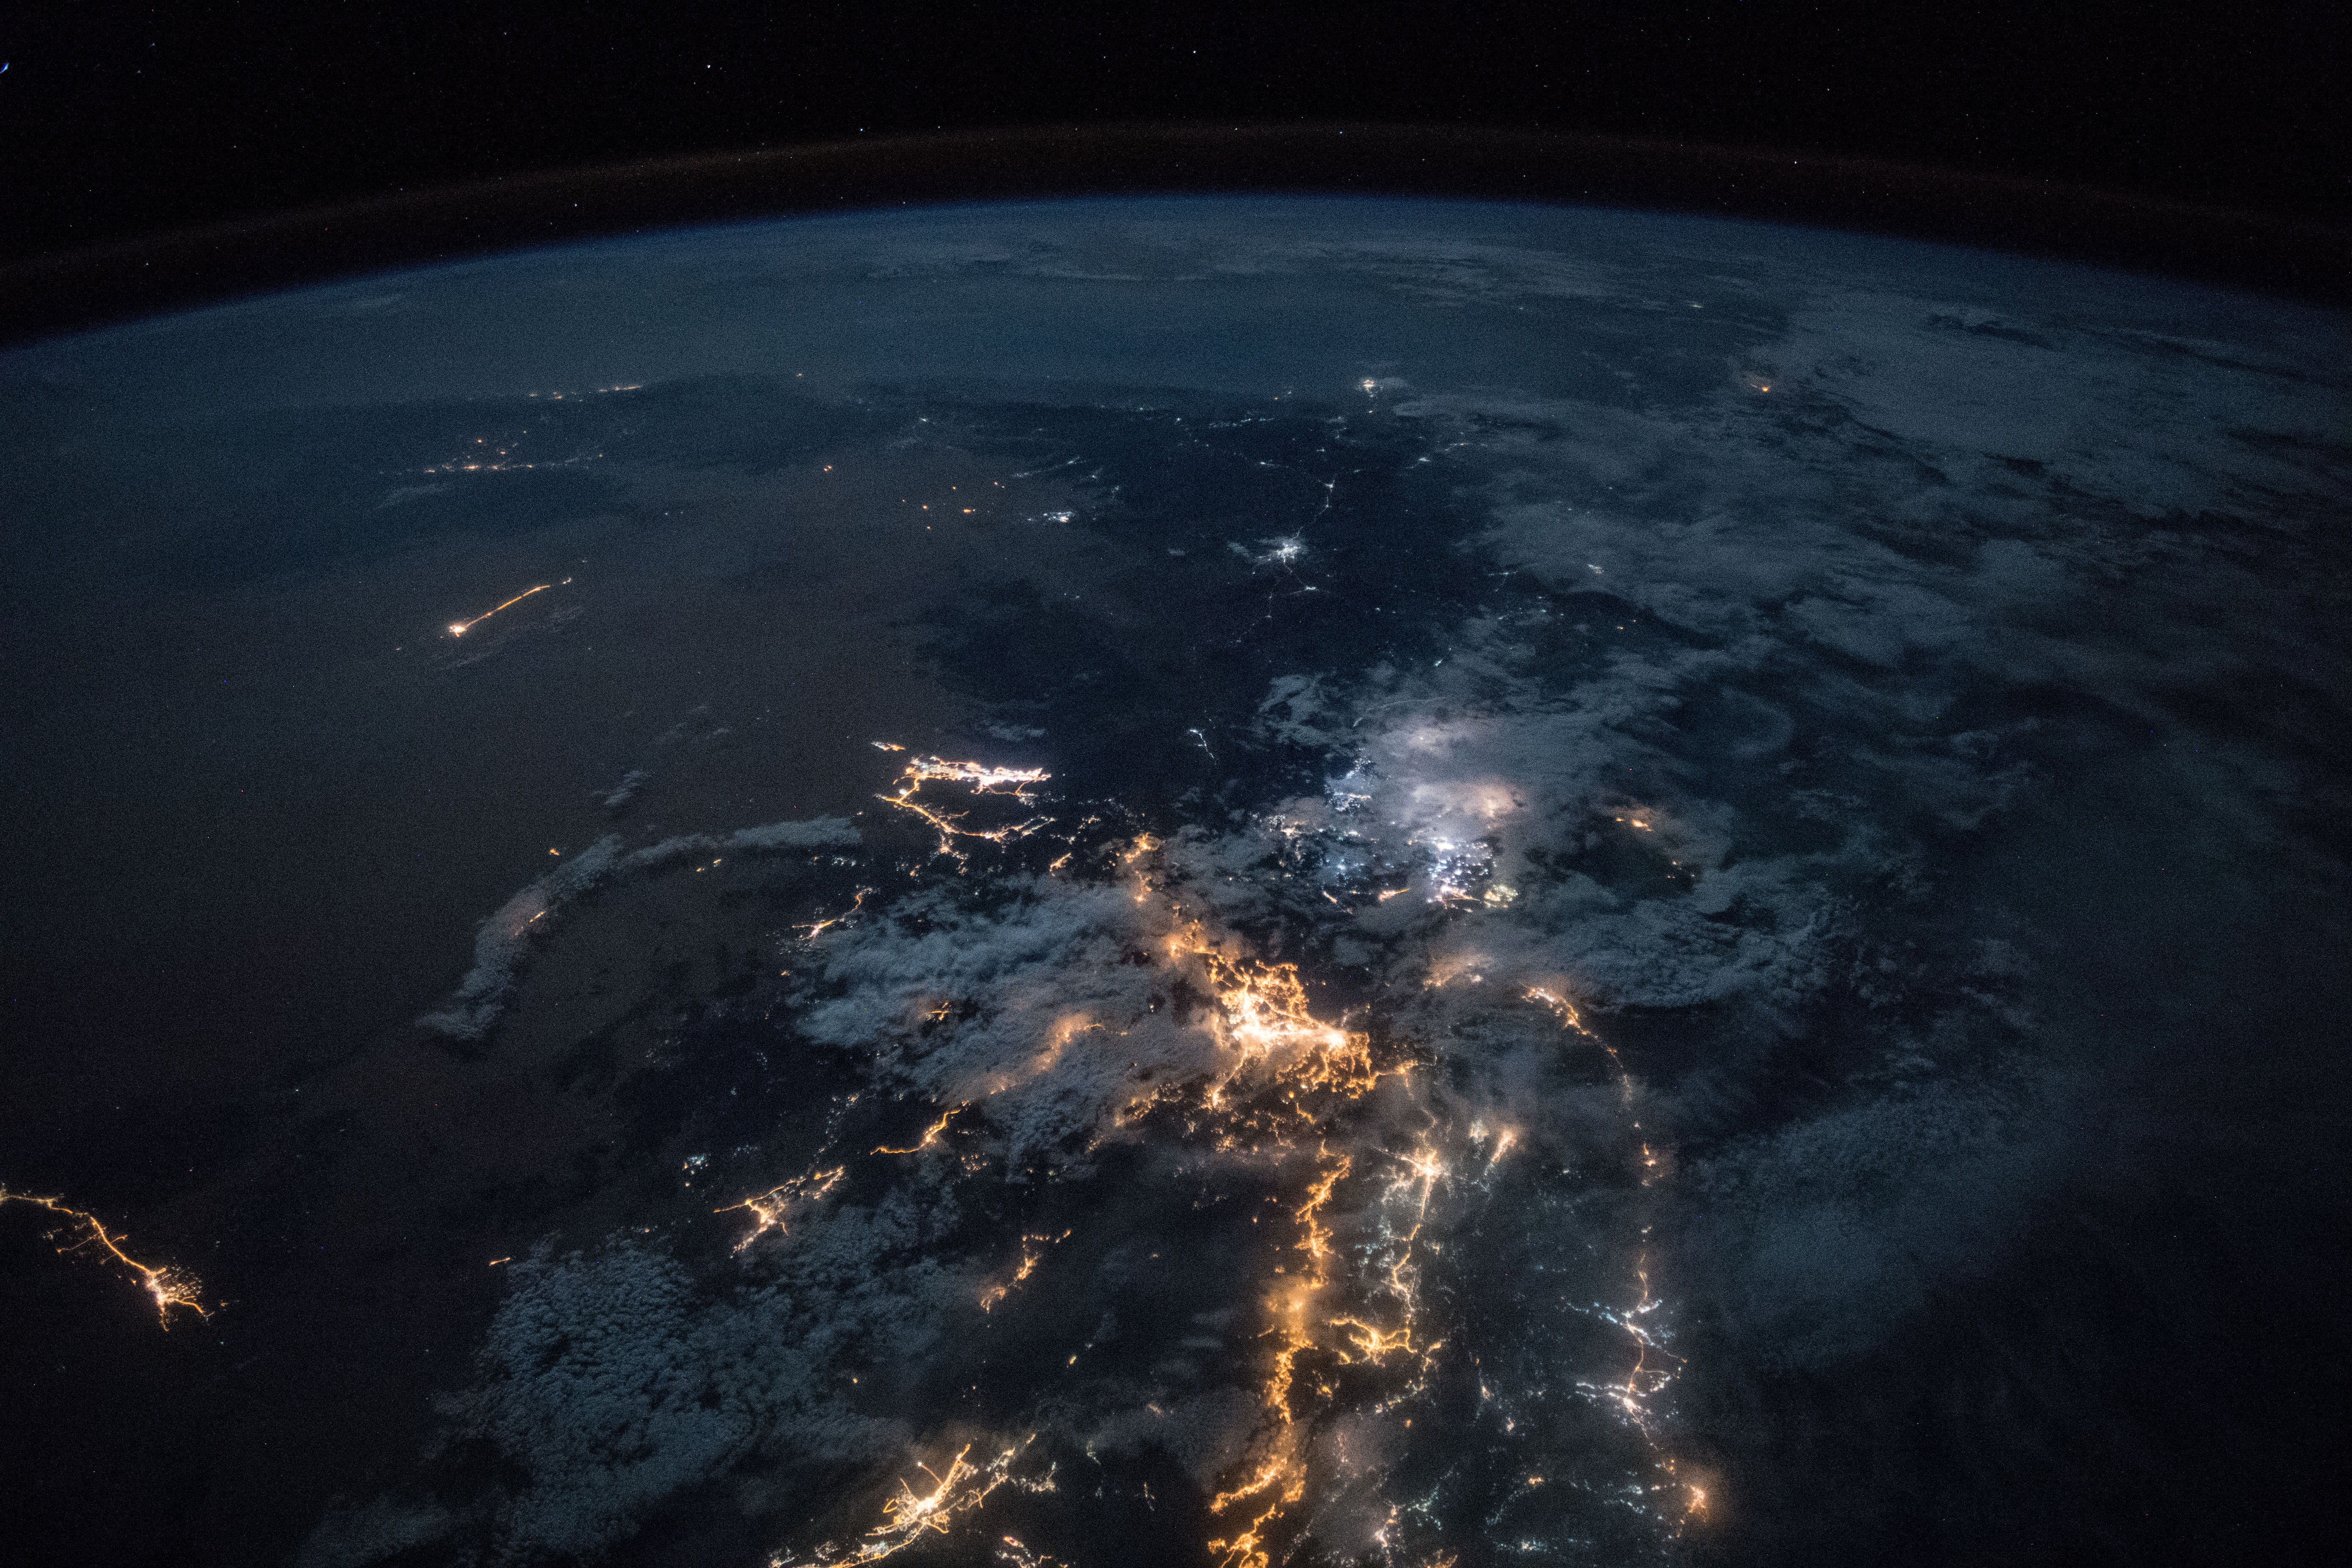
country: SAUDI ARABIA
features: WADI ALAGEEG CITY, NAJRAN CITY, JAZAN CITY, FAYFA CITY, ABU ARISH CITY, SABYA CITY, ASIR MOUNTAINS, RED SEA, NIGHT, EARTH LIMB
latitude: 17.0
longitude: 44.3
